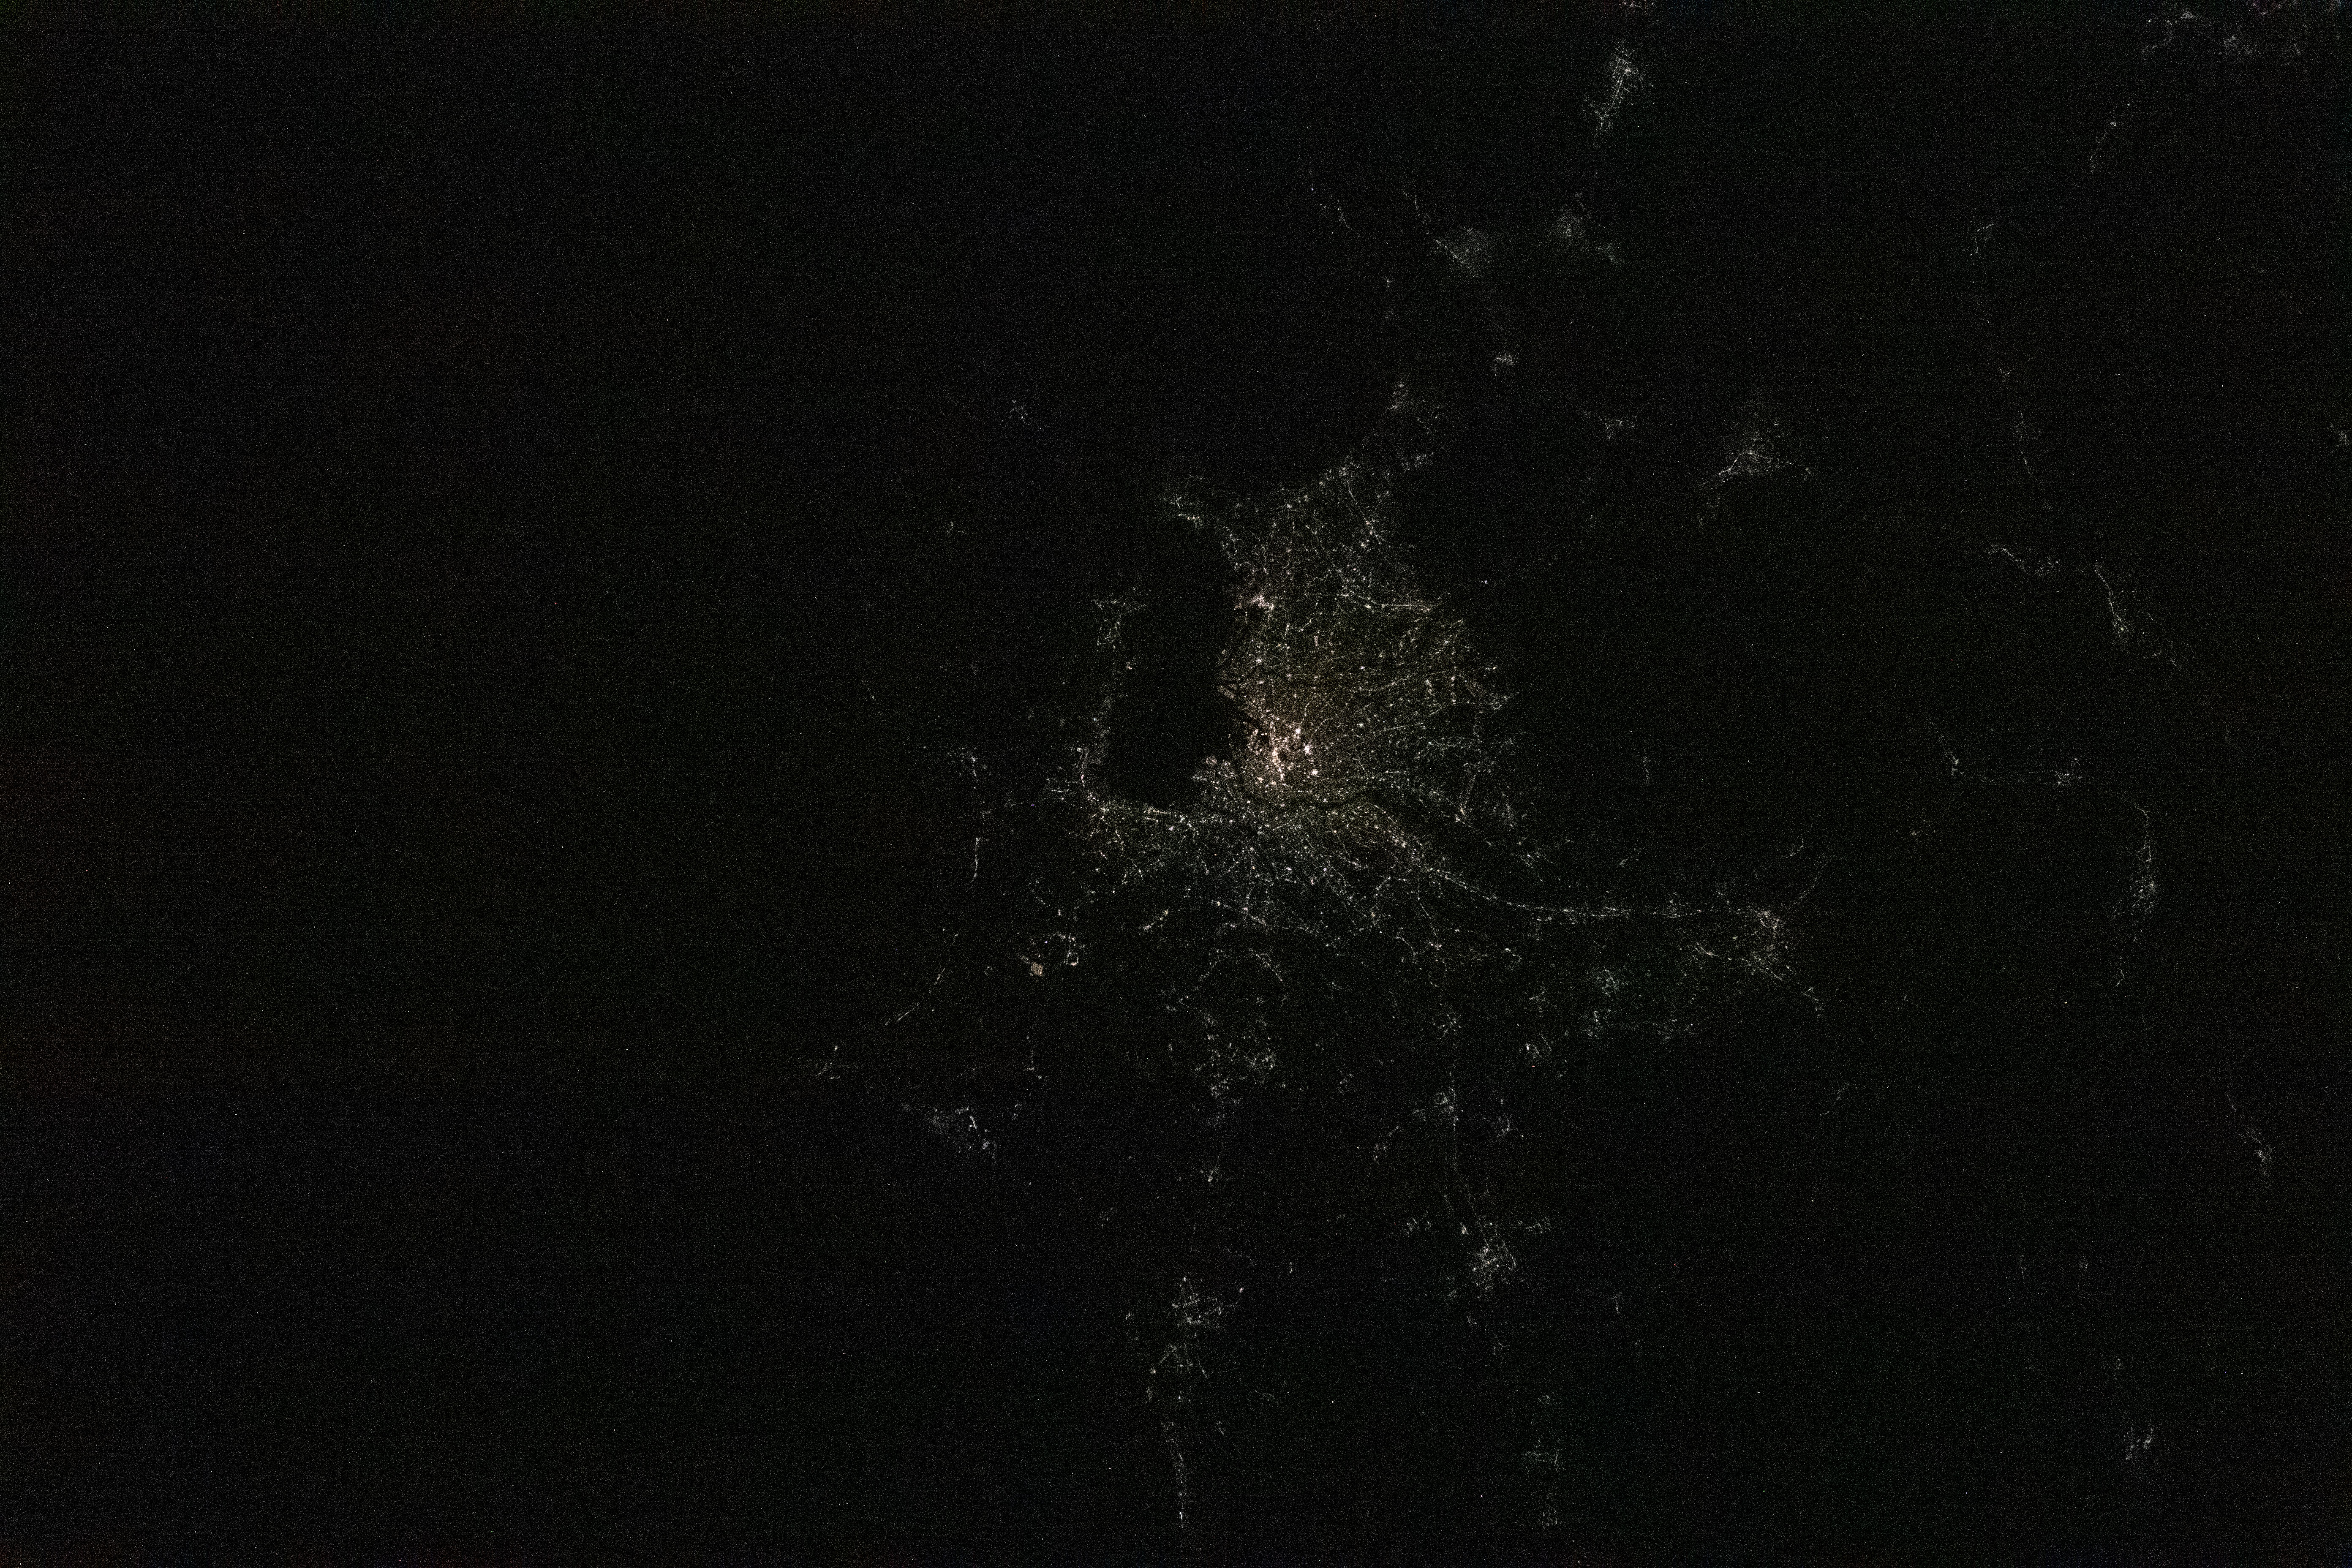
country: JAPAN
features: TOKYO CITY NIGHT LIGHTS
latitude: 36.0
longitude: 139.5
